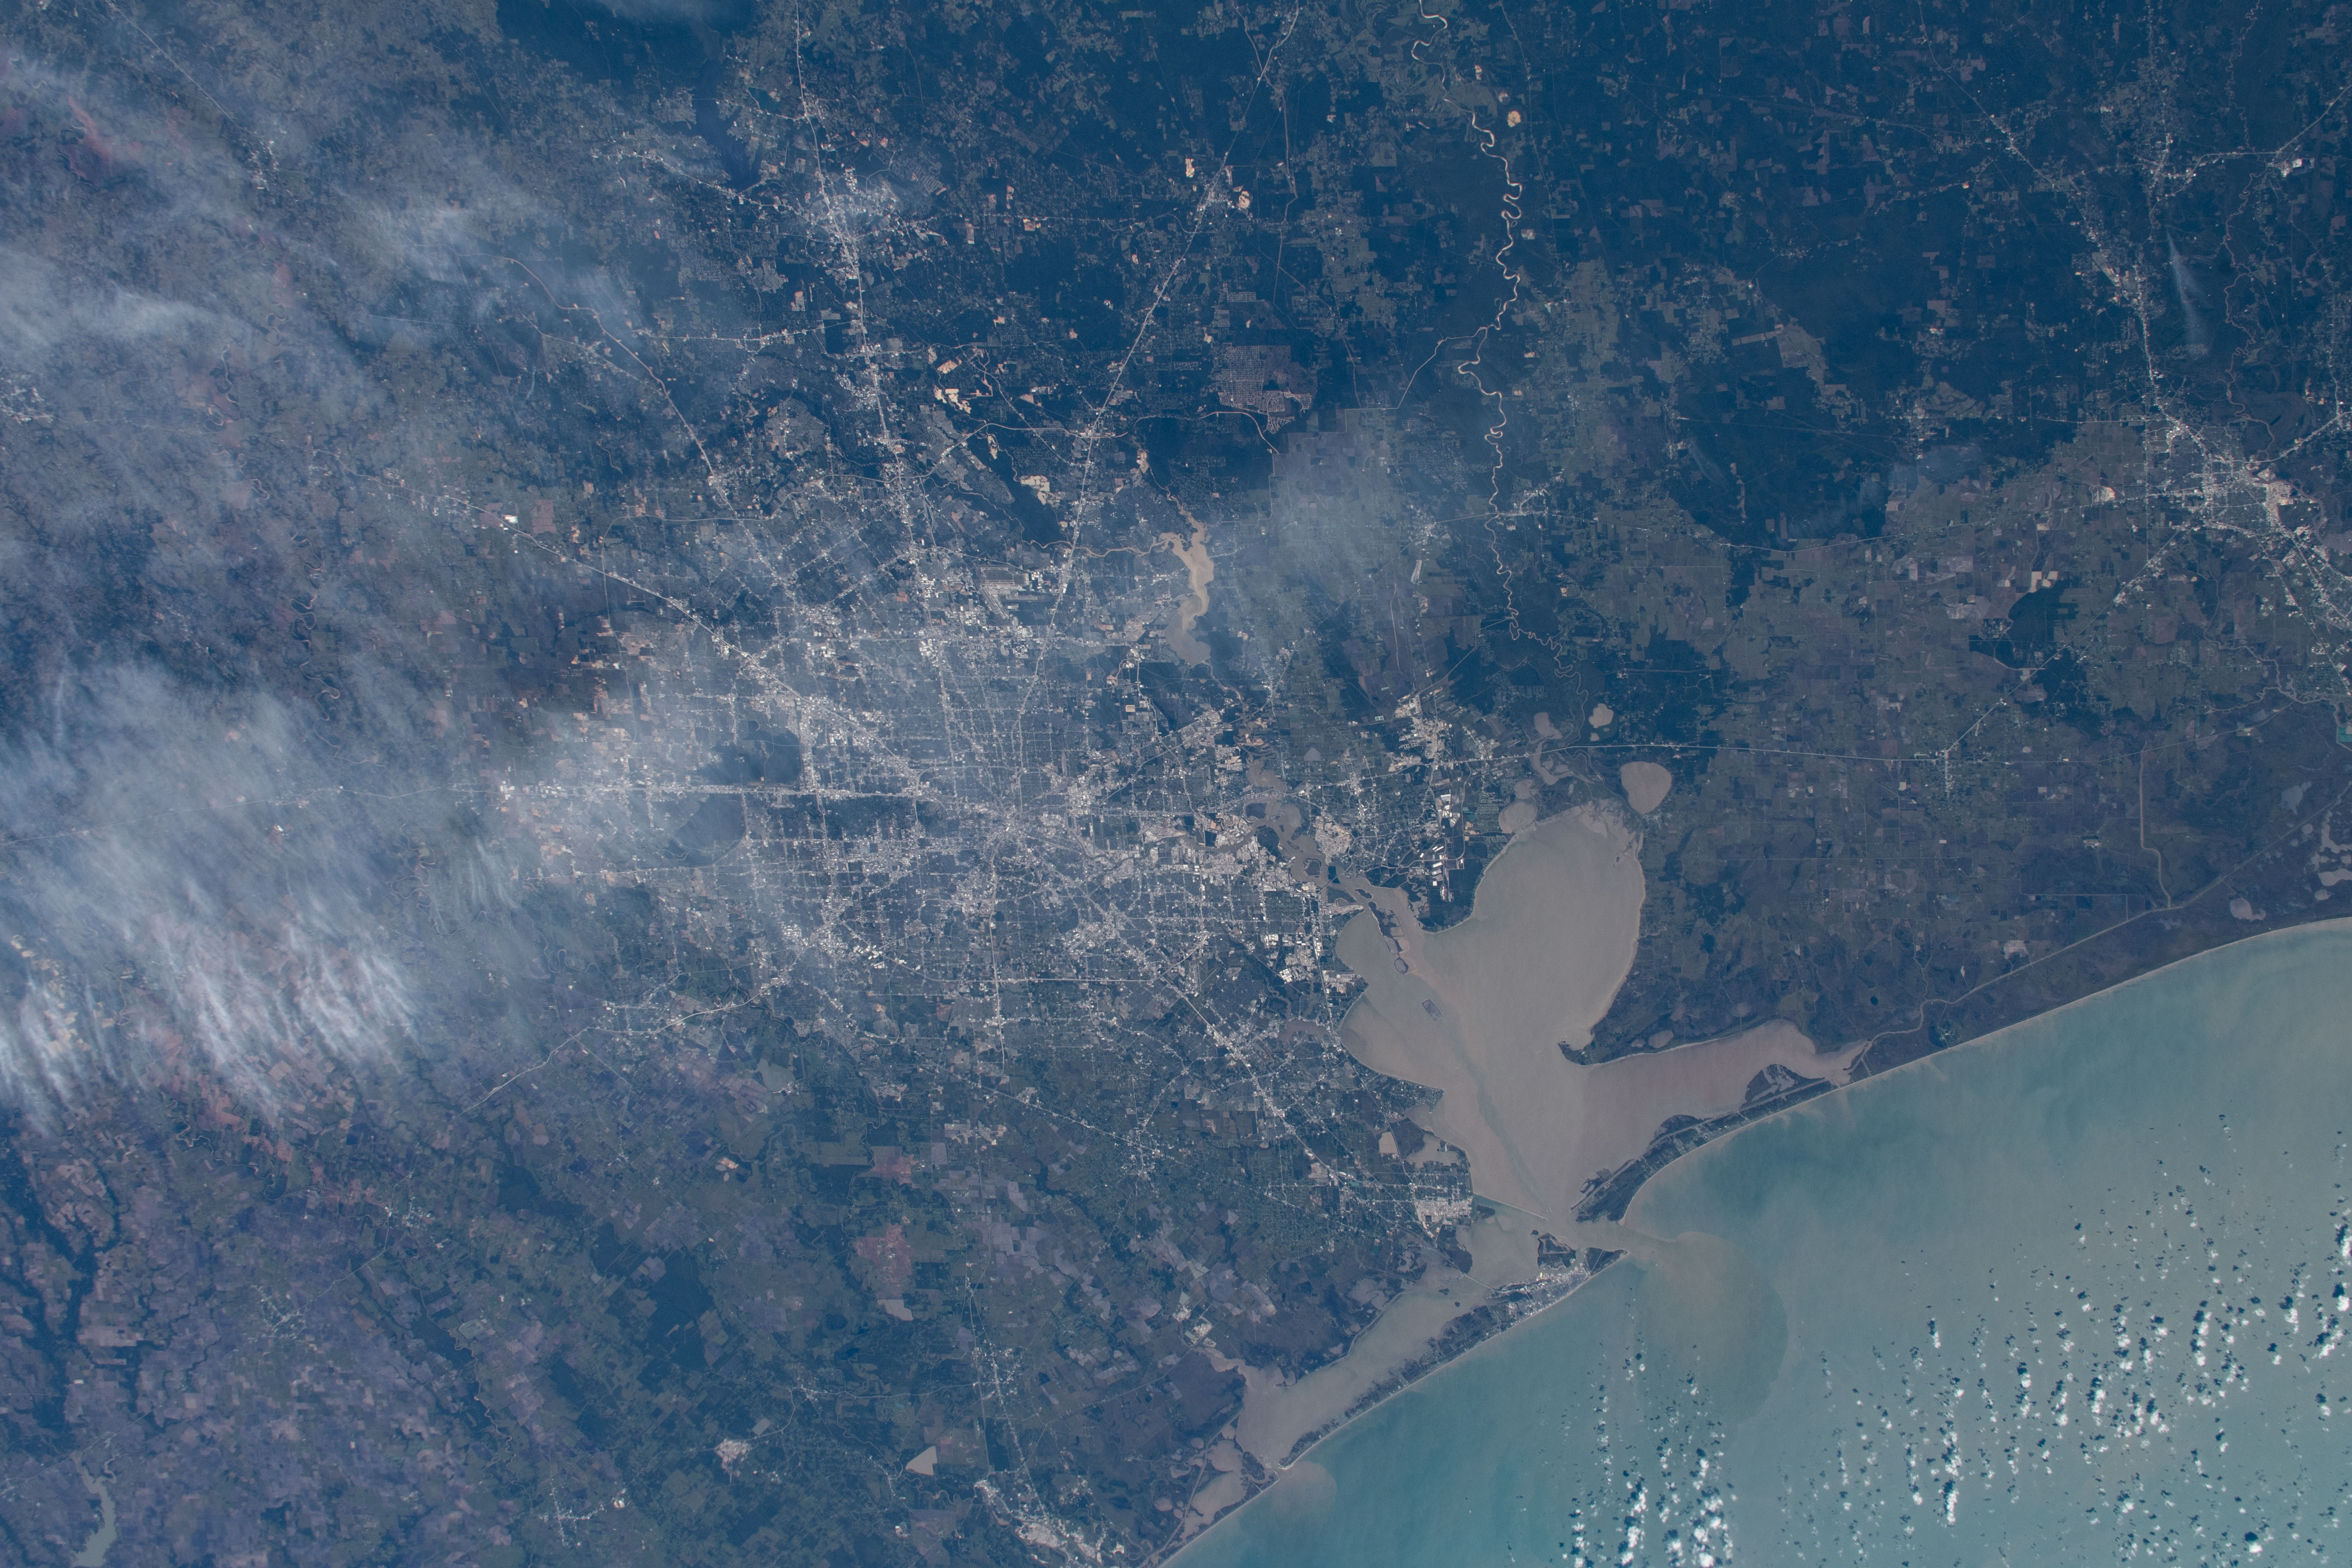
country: USA-TEXAS
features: HOUSTON, GALVESTON BAY, GALVESTON ISLAND
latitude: 29.5
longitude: -95.0
